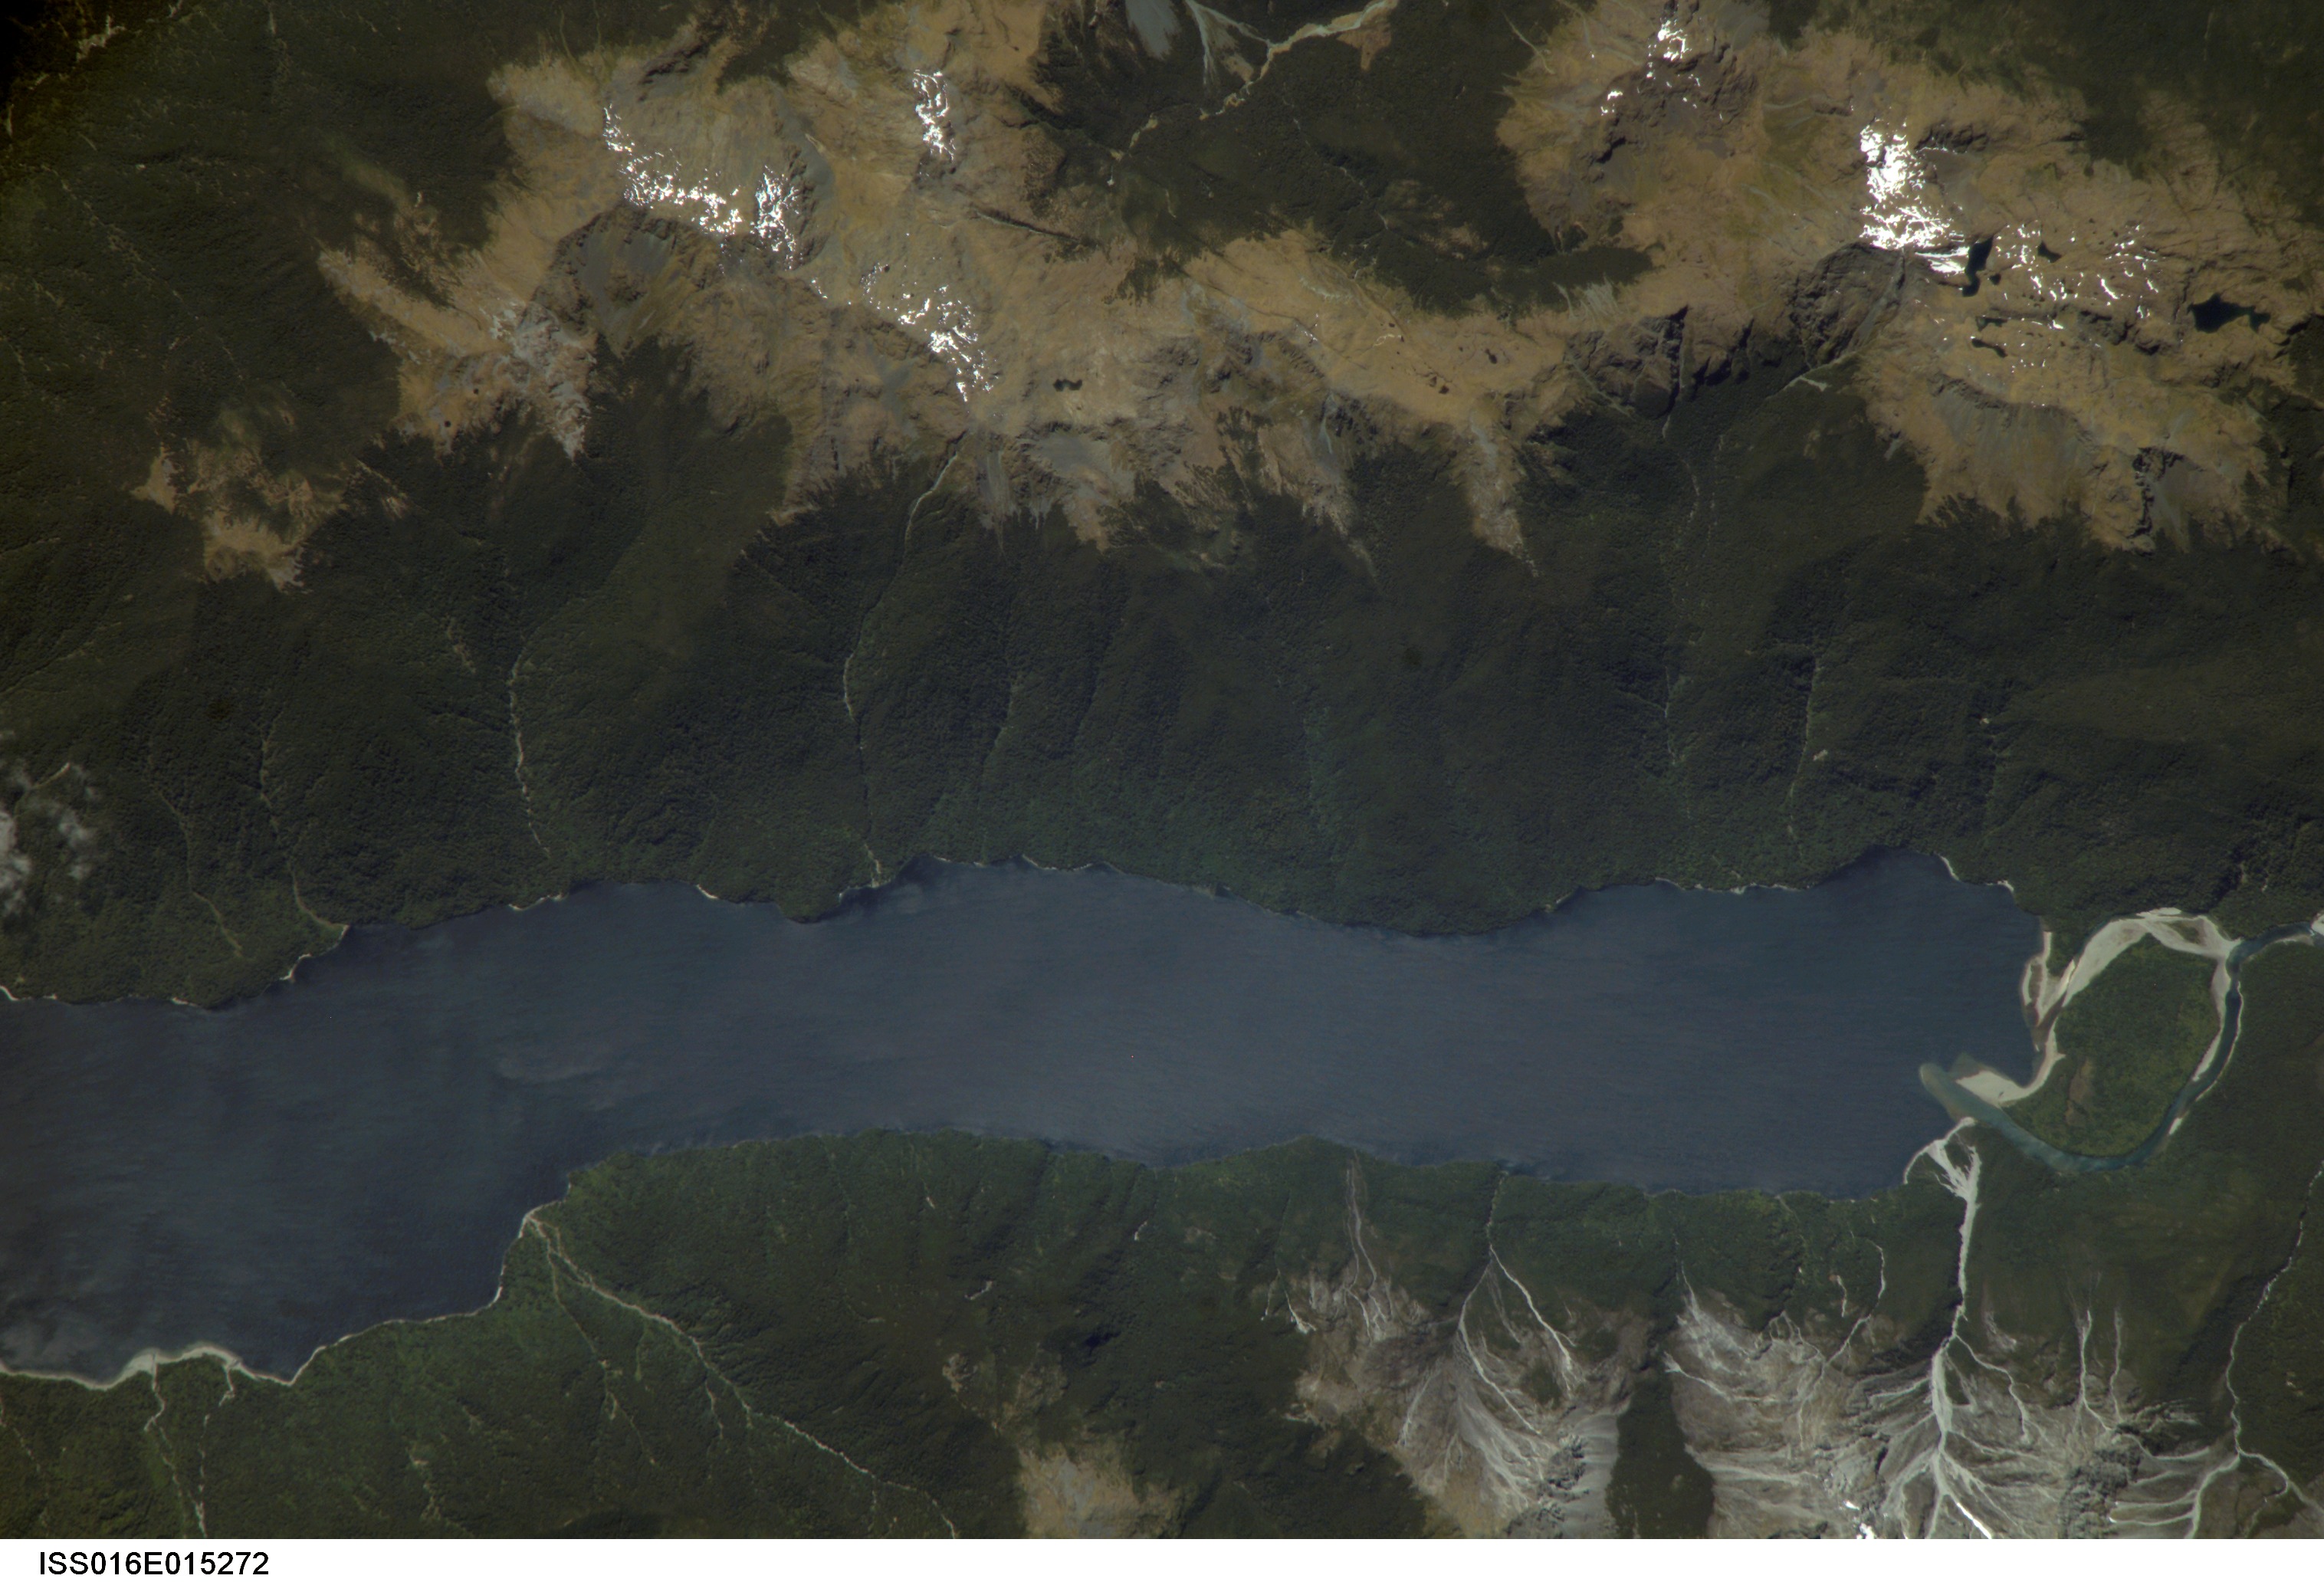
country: NEW ZEALAND-SI
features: L. MCKERROW, HOLLYFORD R., FOR., MTS.
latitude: -44.5
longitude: 168.1
